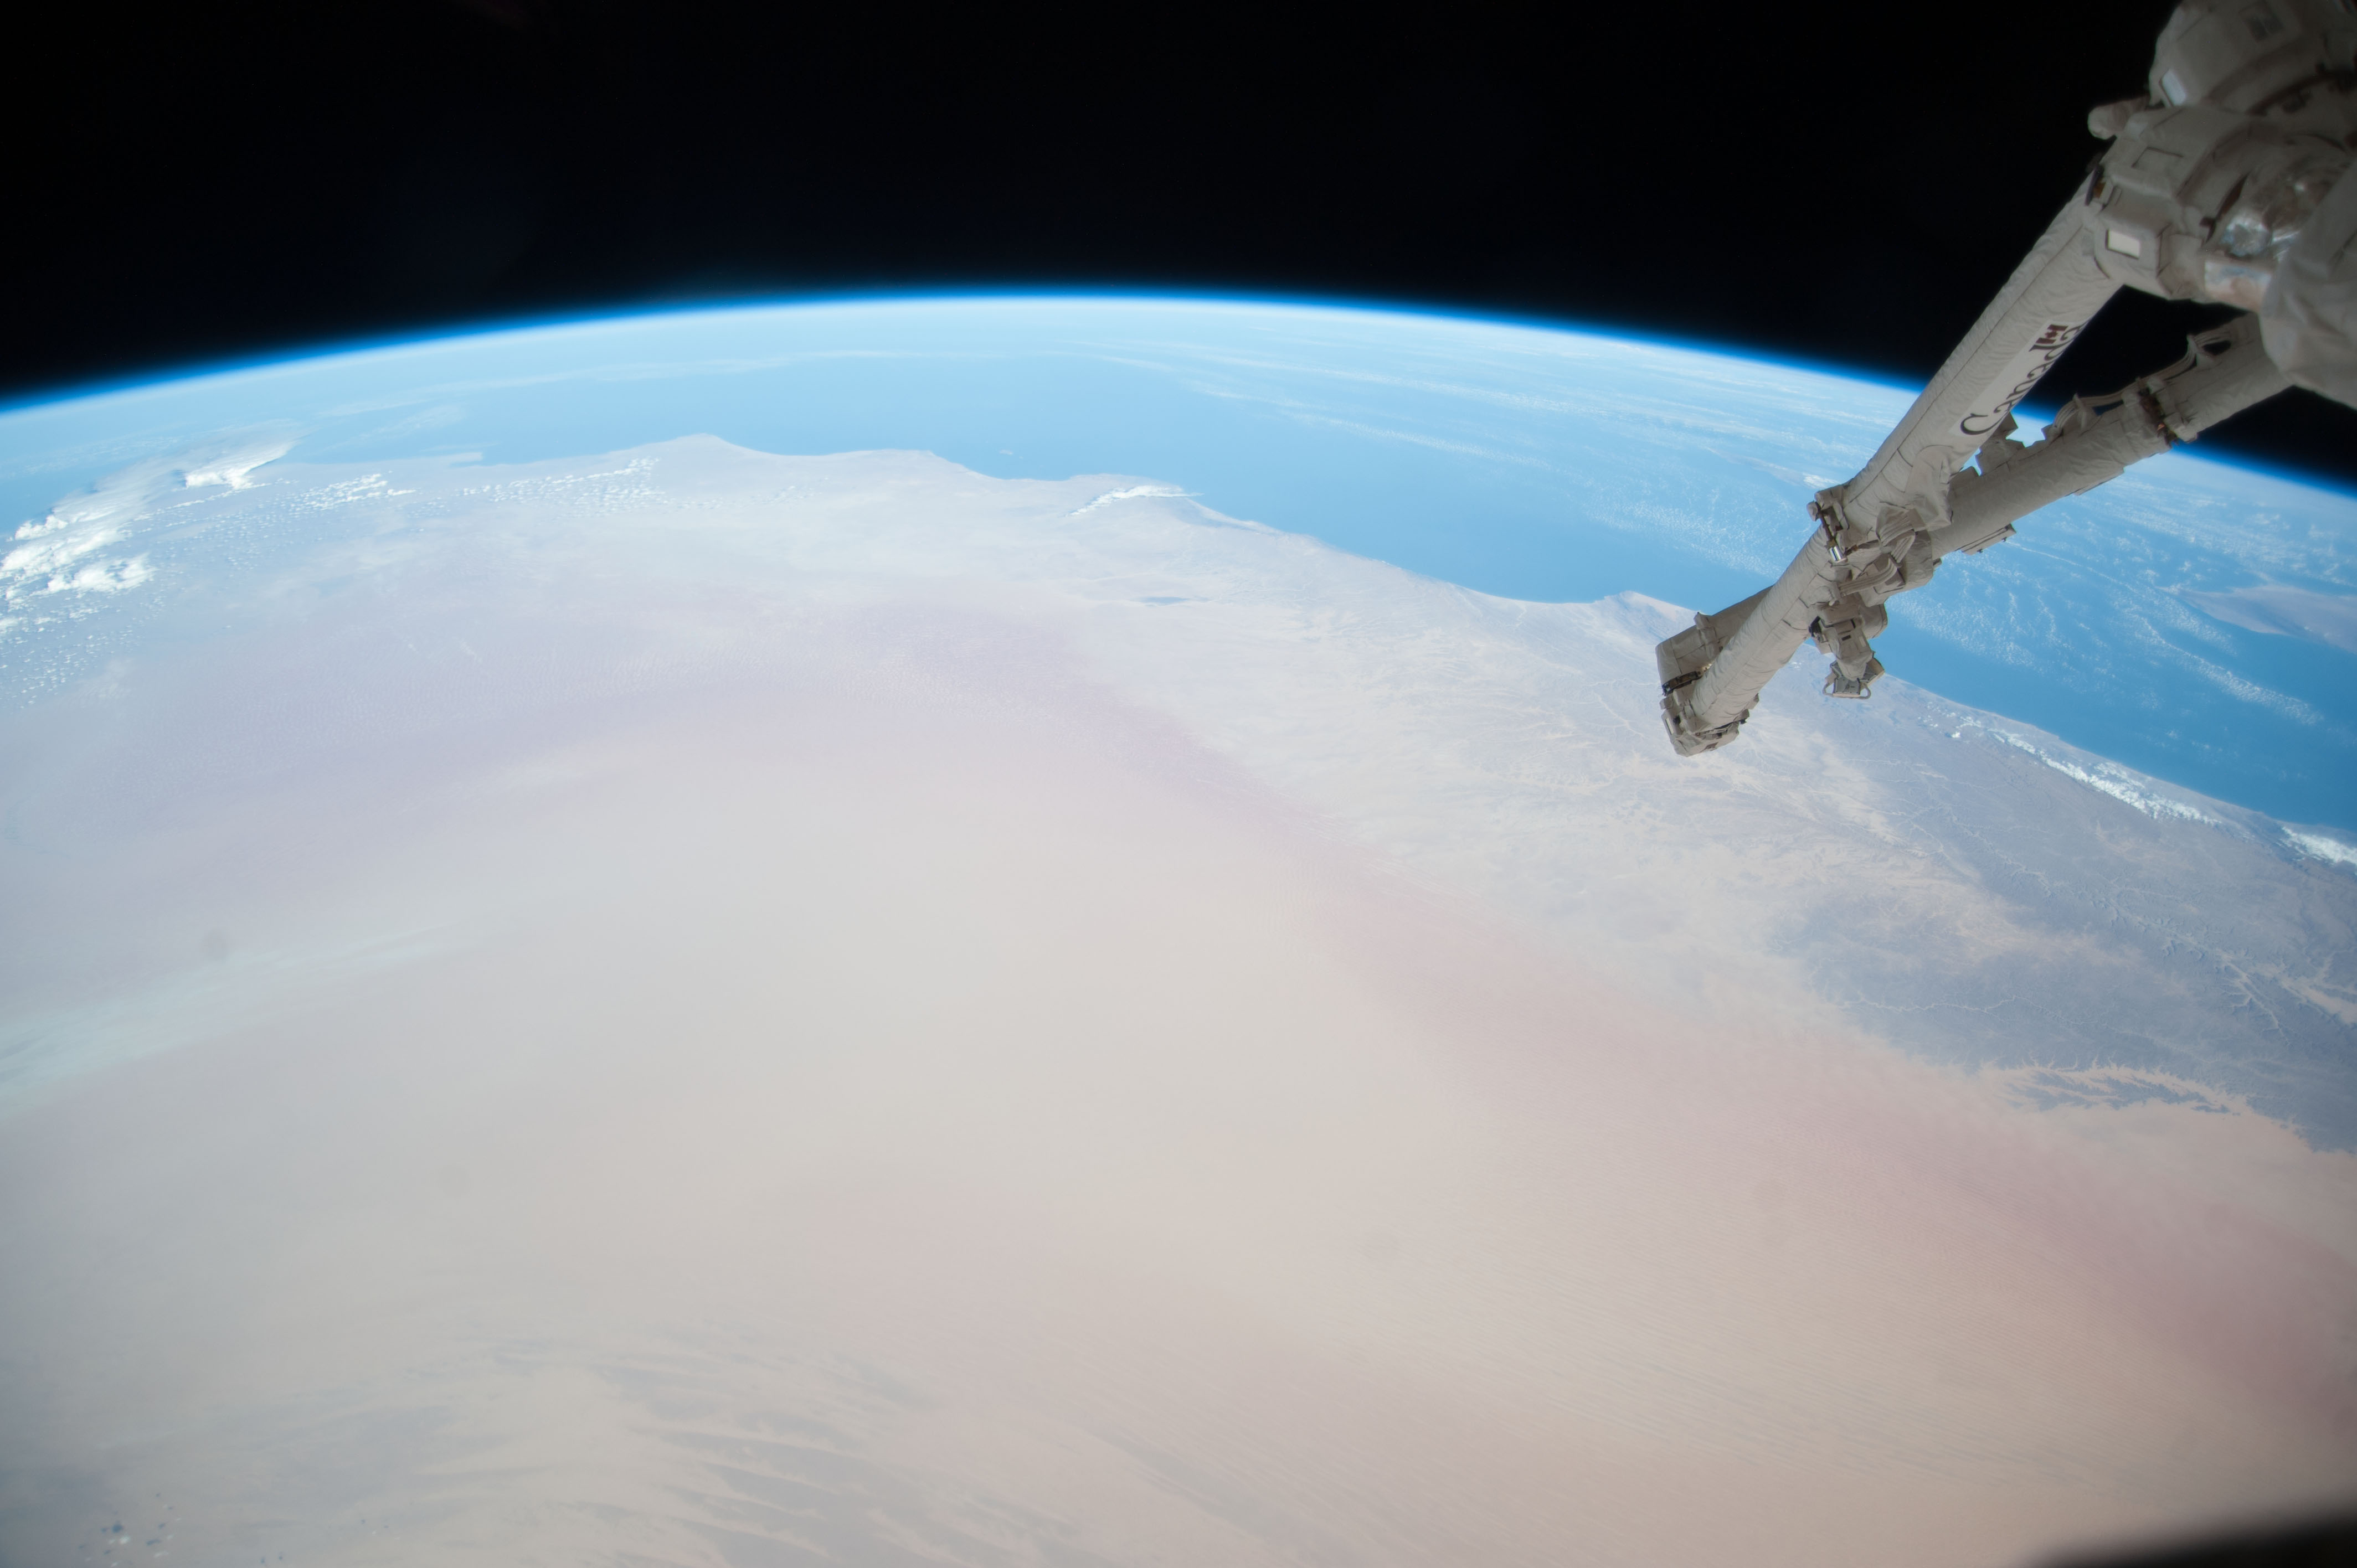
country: SAUDI_ARABIA
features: UMM AL MELH, AL KHARKHIR, DESERT, MOUNTAINS, ARABIAN SEA, EARTH LIMB
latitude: 20.5
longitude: 49.4
